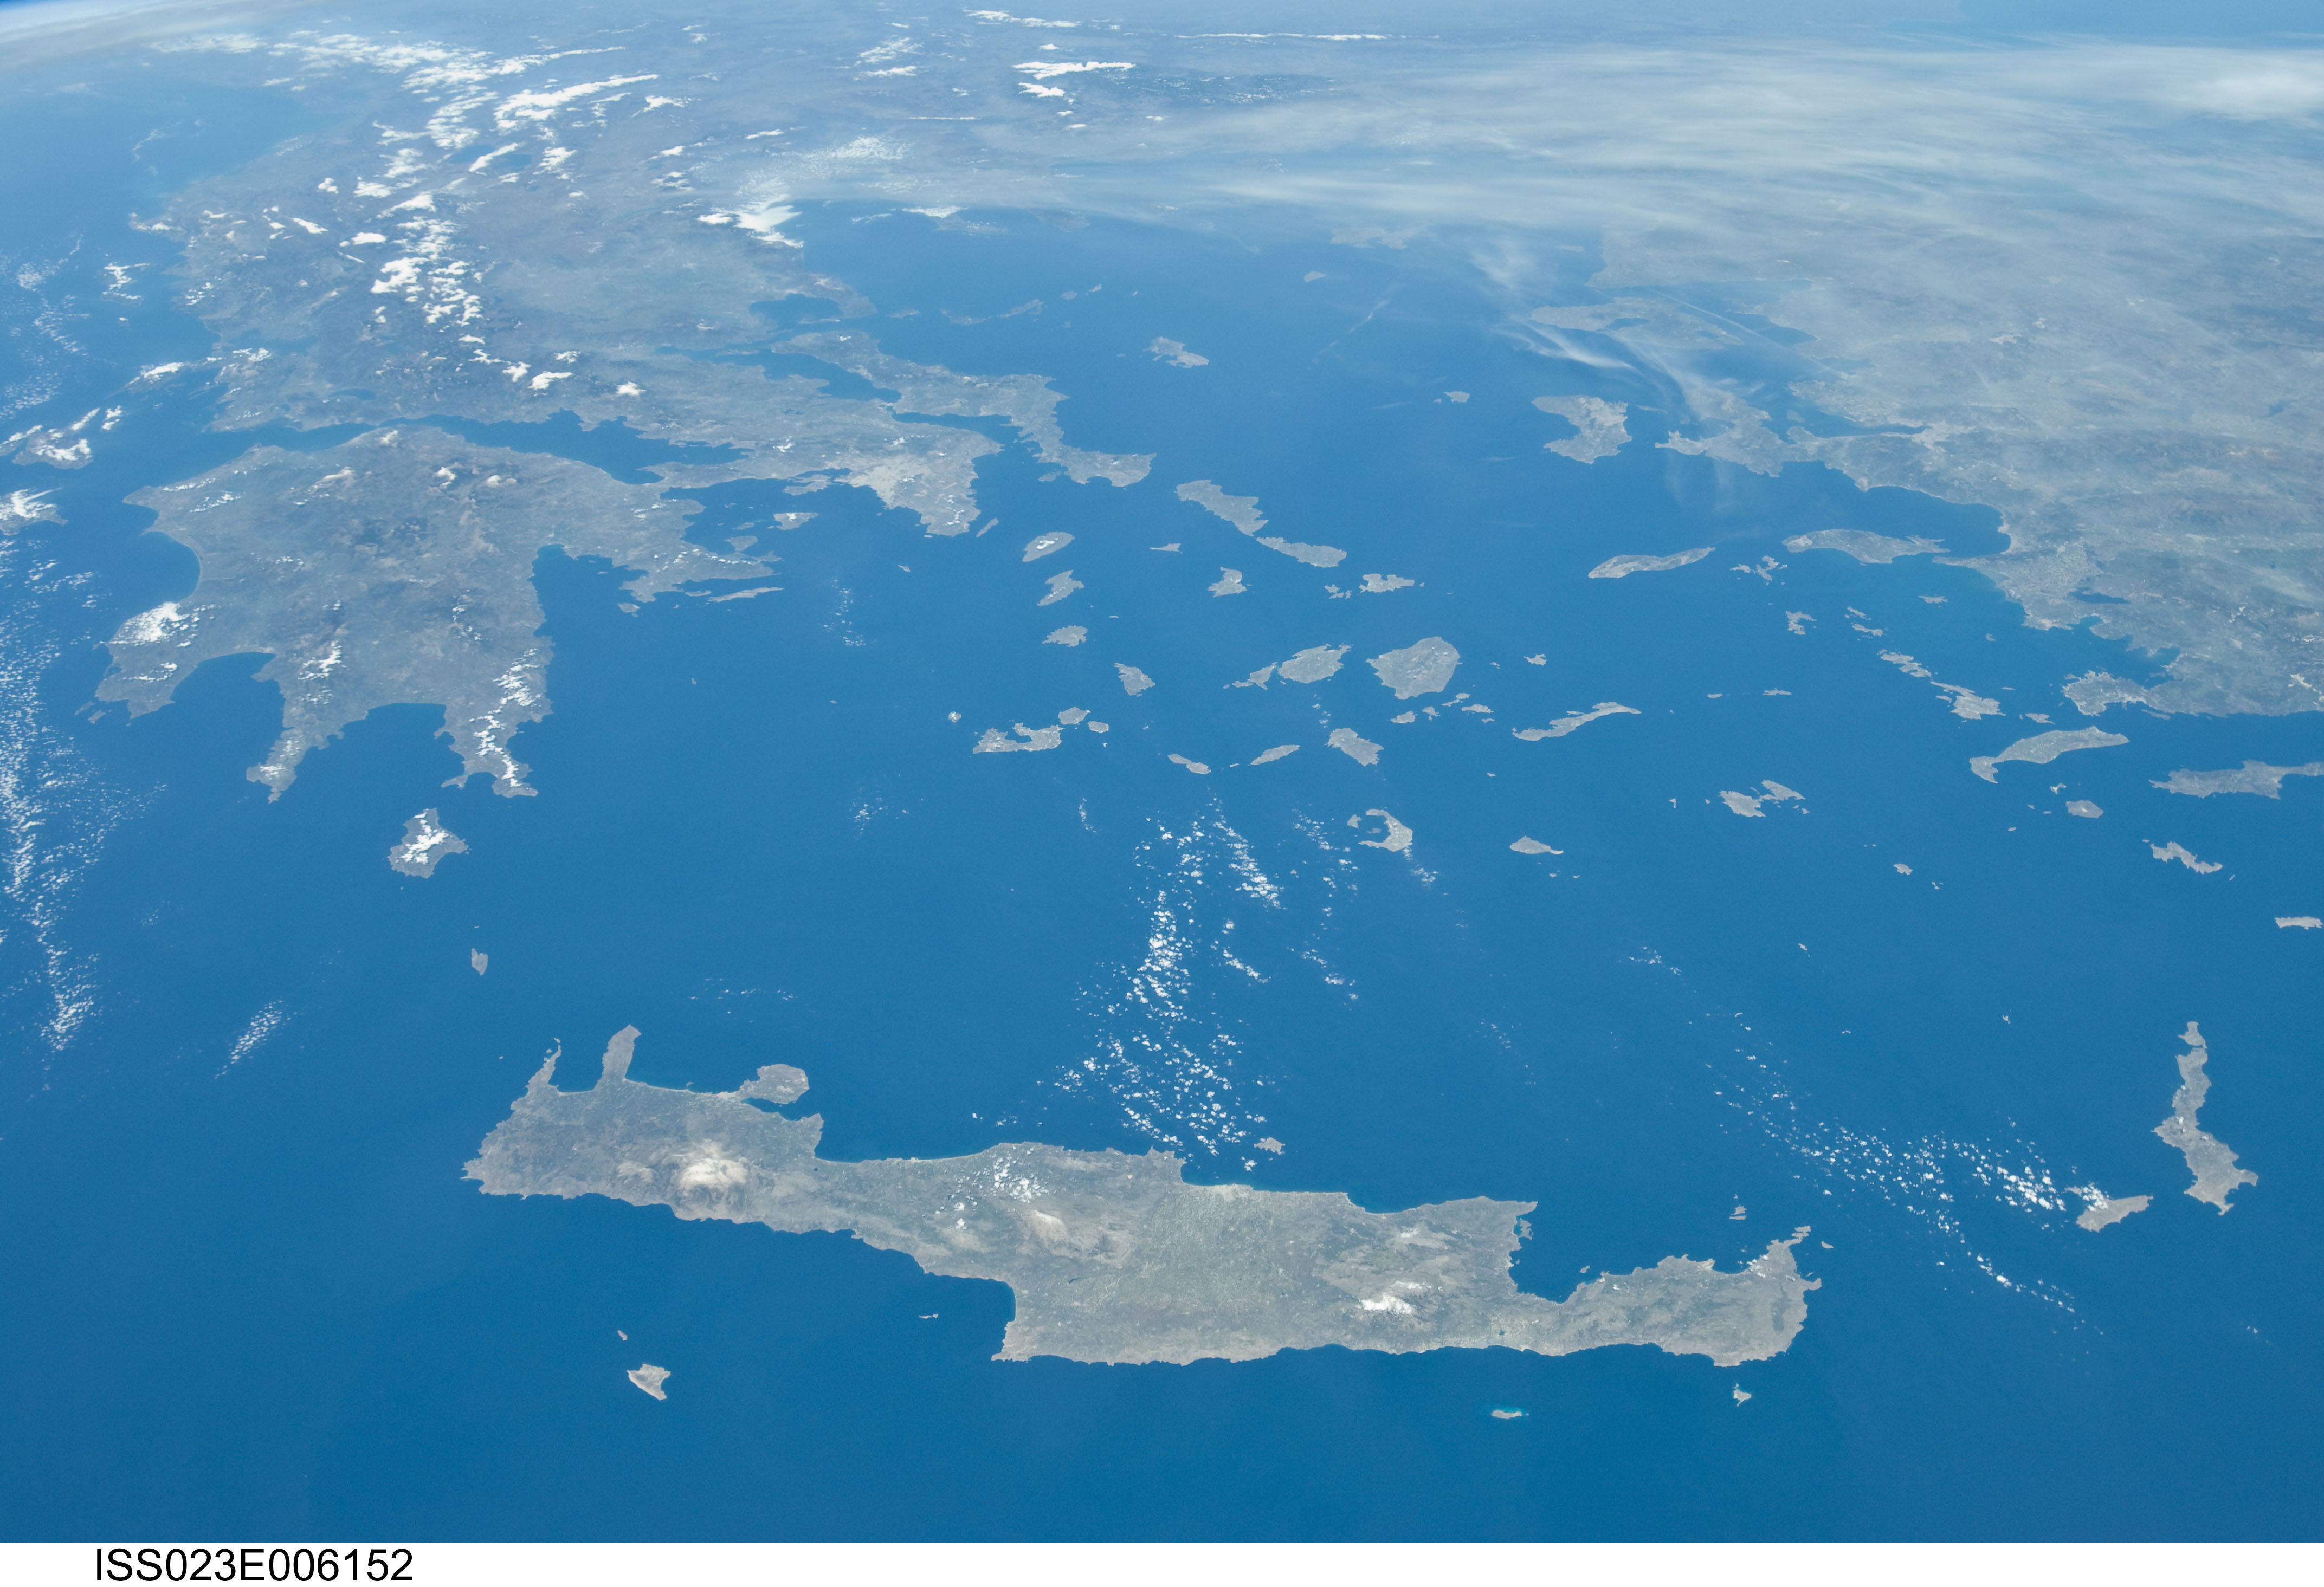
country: GREECE
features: PAN-GREEK PENINSULAS AND ISLANDS, CRETE, AEGEAN S., TURKEY
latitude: 37.0
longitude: 25.0
